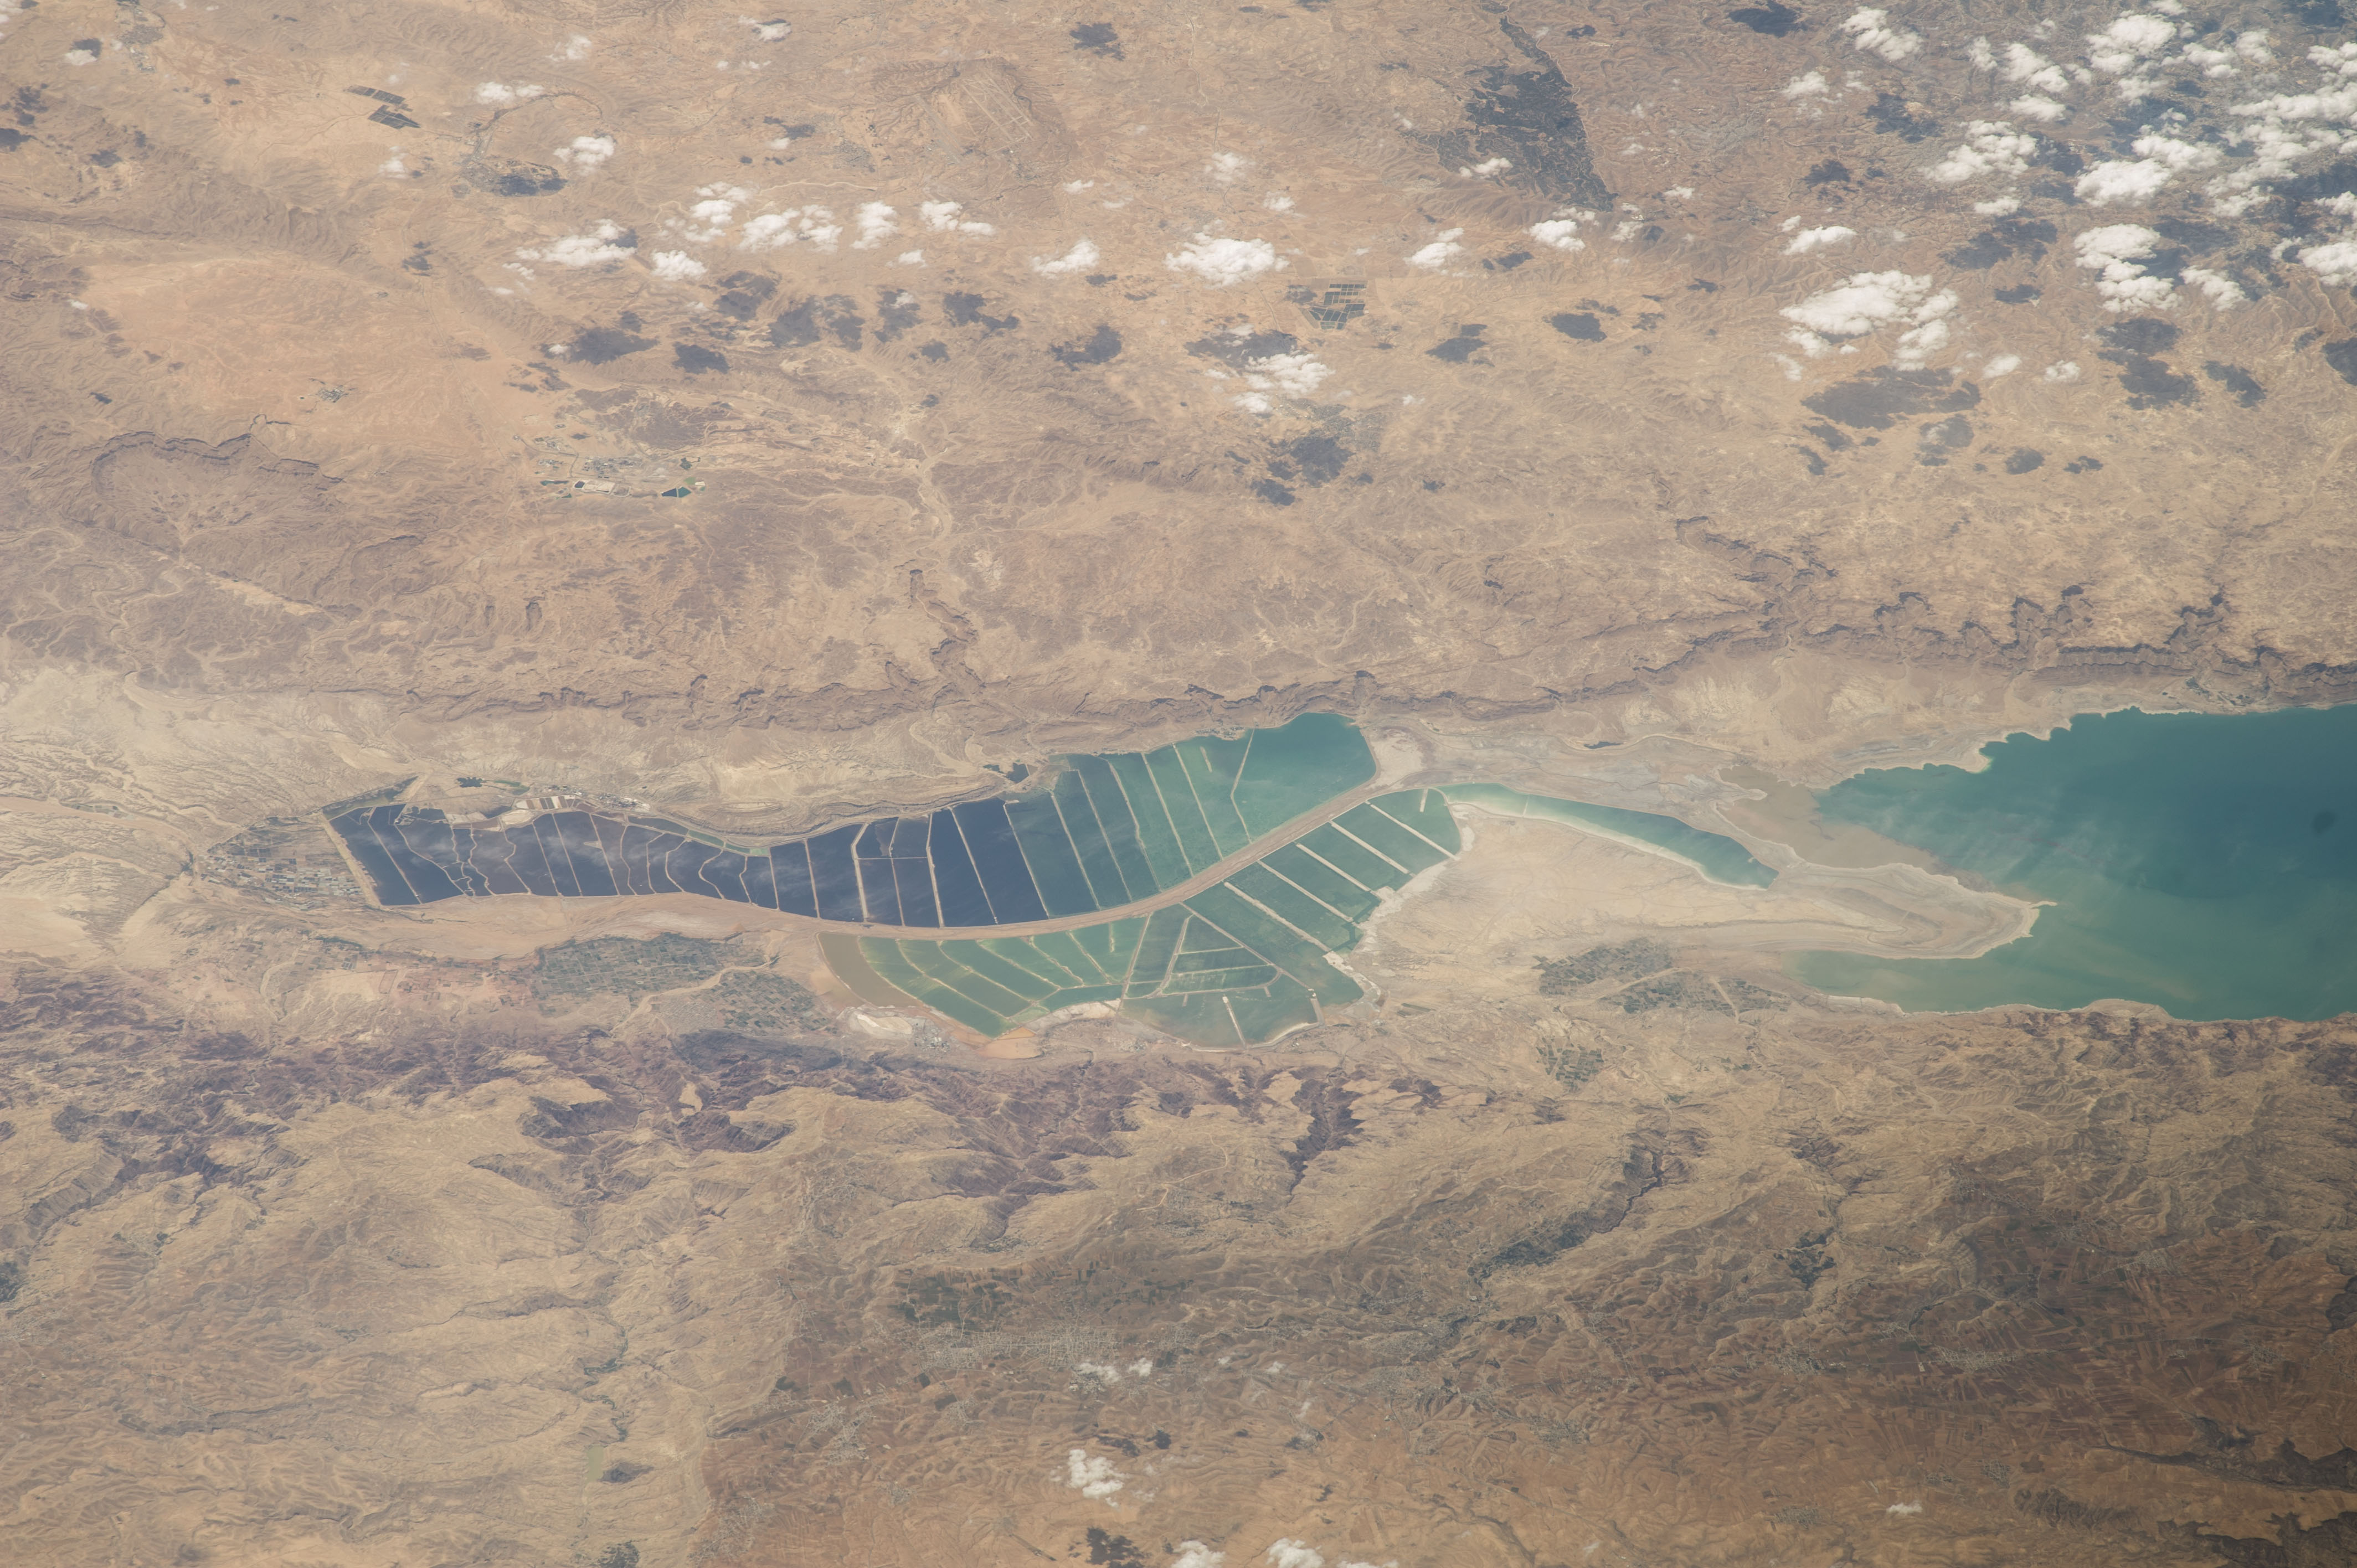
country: ISRAEL
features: DRY LAND, DEAD SEA, EIN BOKEK, FARMLAND, MASADA NATIONAL PARK, ZOHAR FORTRESS
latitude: 31.2
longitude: 35.4
